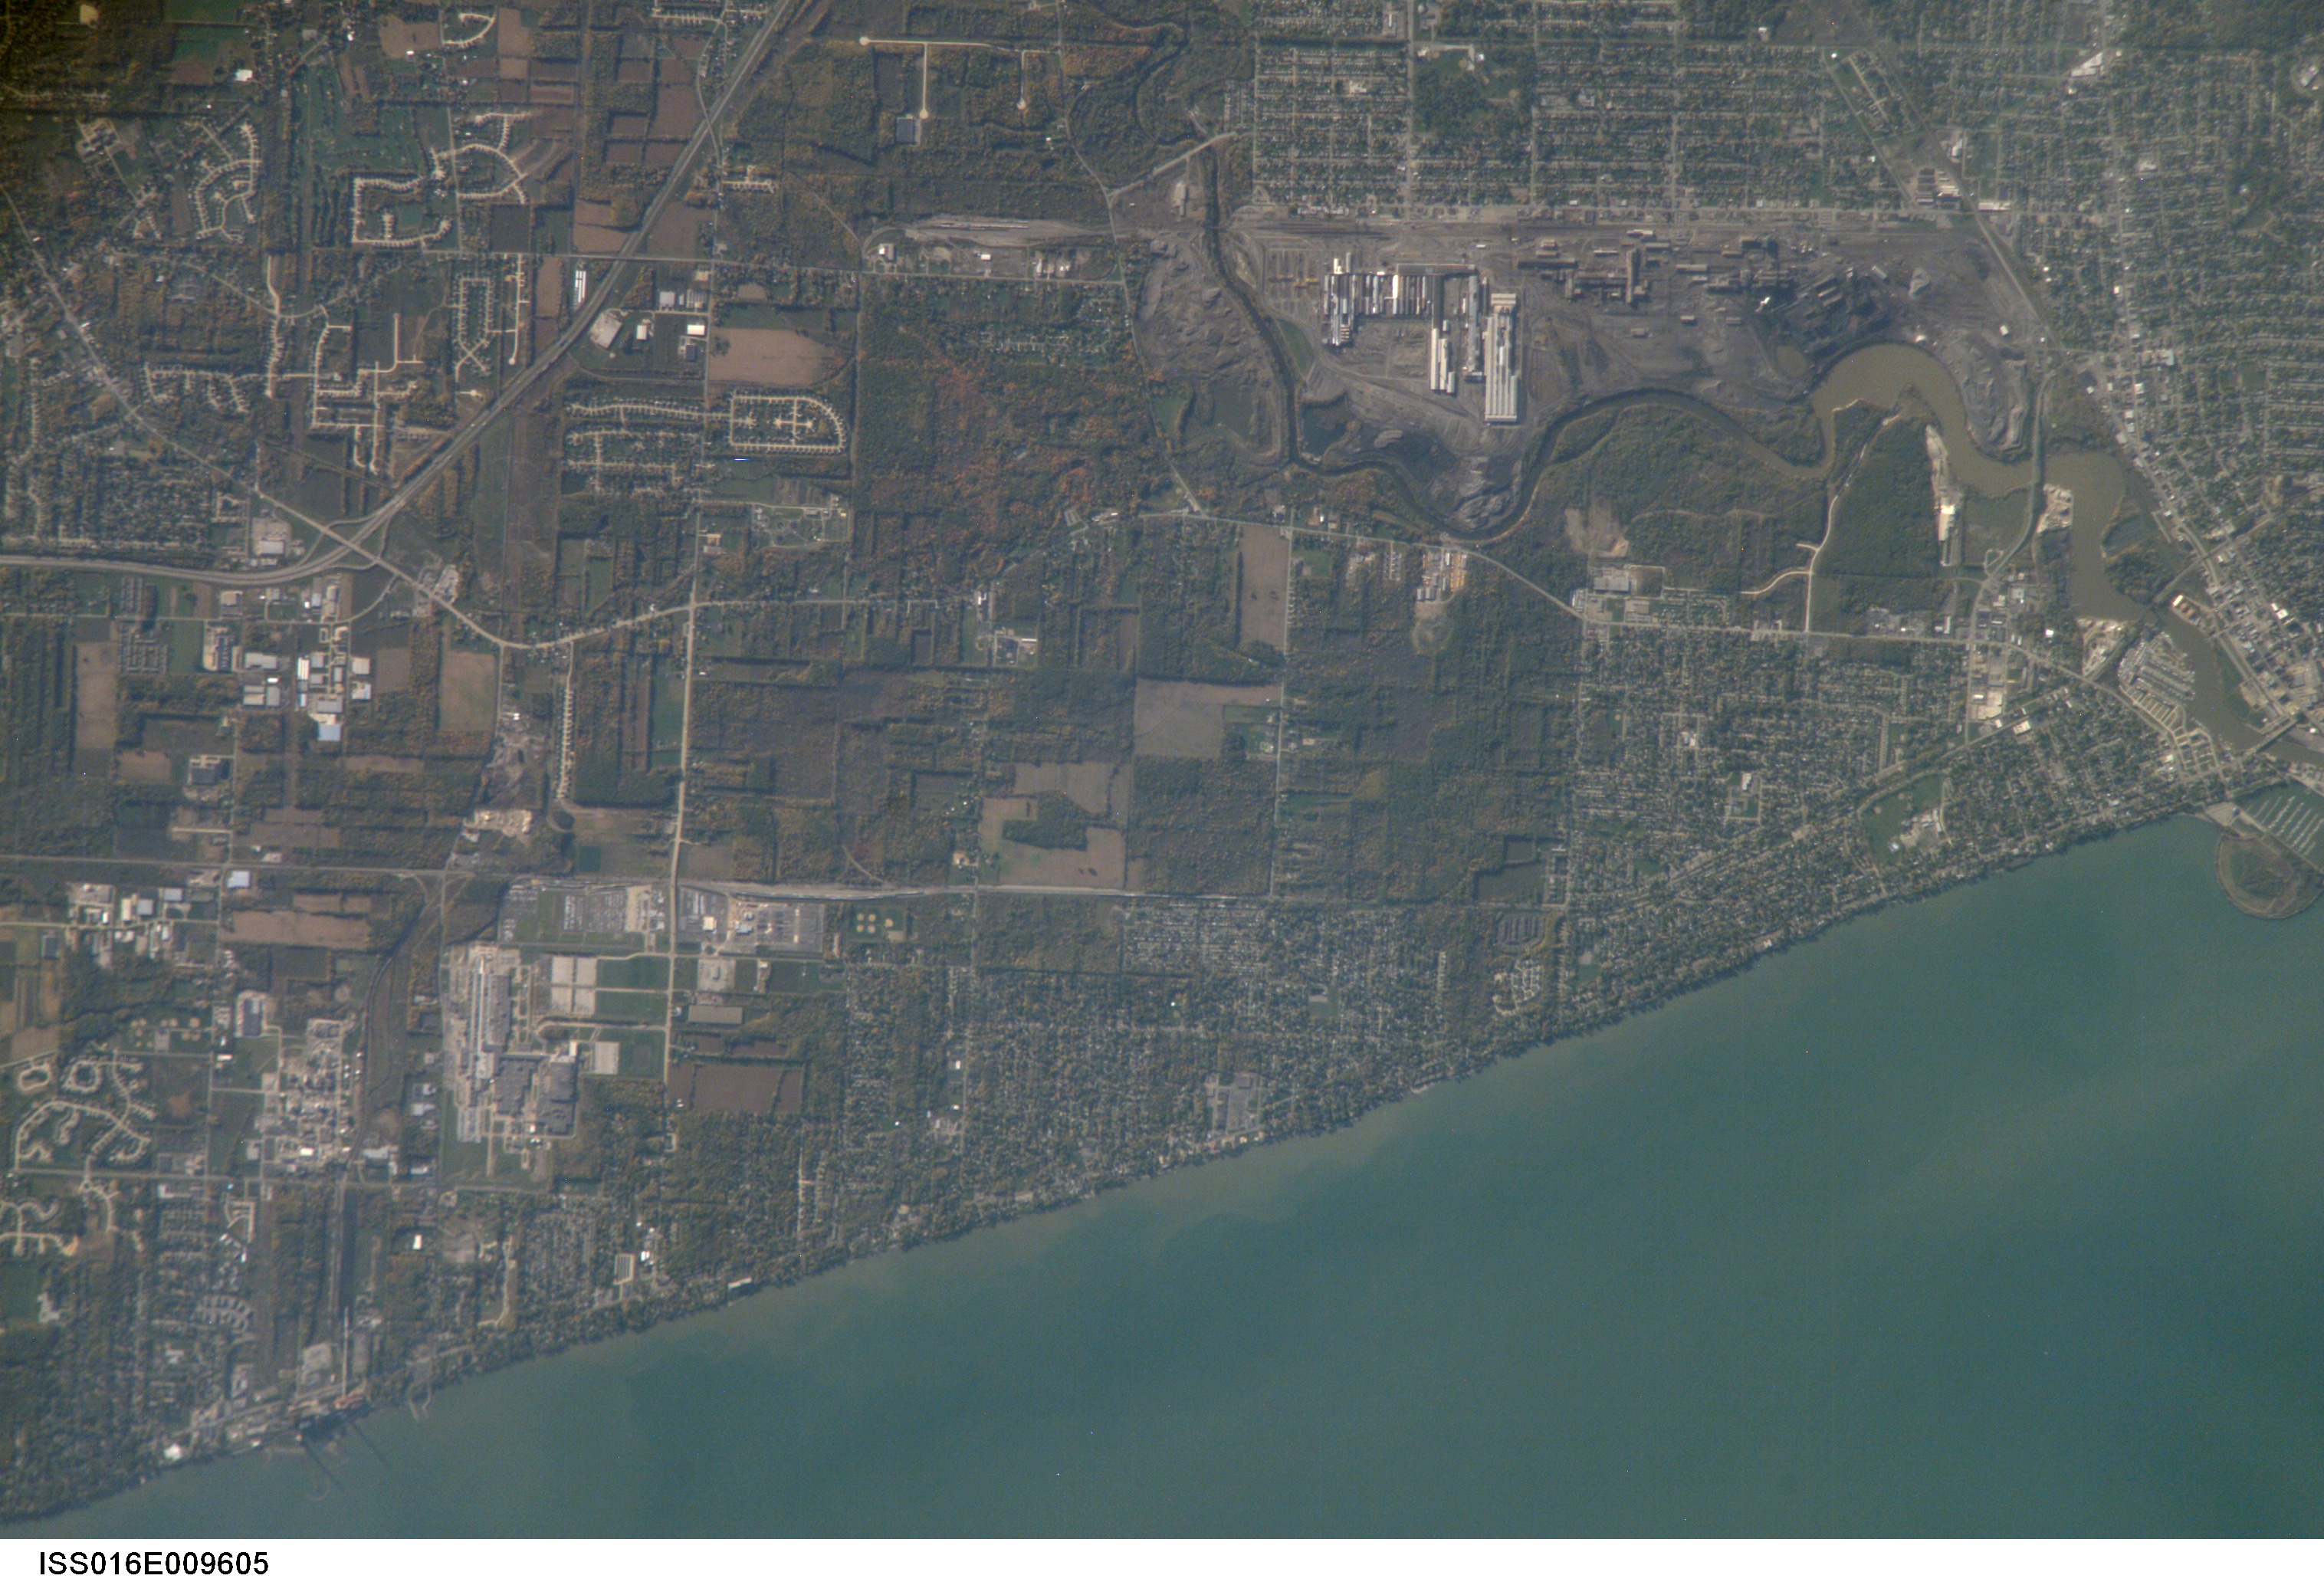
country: USA-OHIO
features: LORAIN, BLACK RIVER, LAKE ERIE
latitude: 41.5
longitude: -82.1
